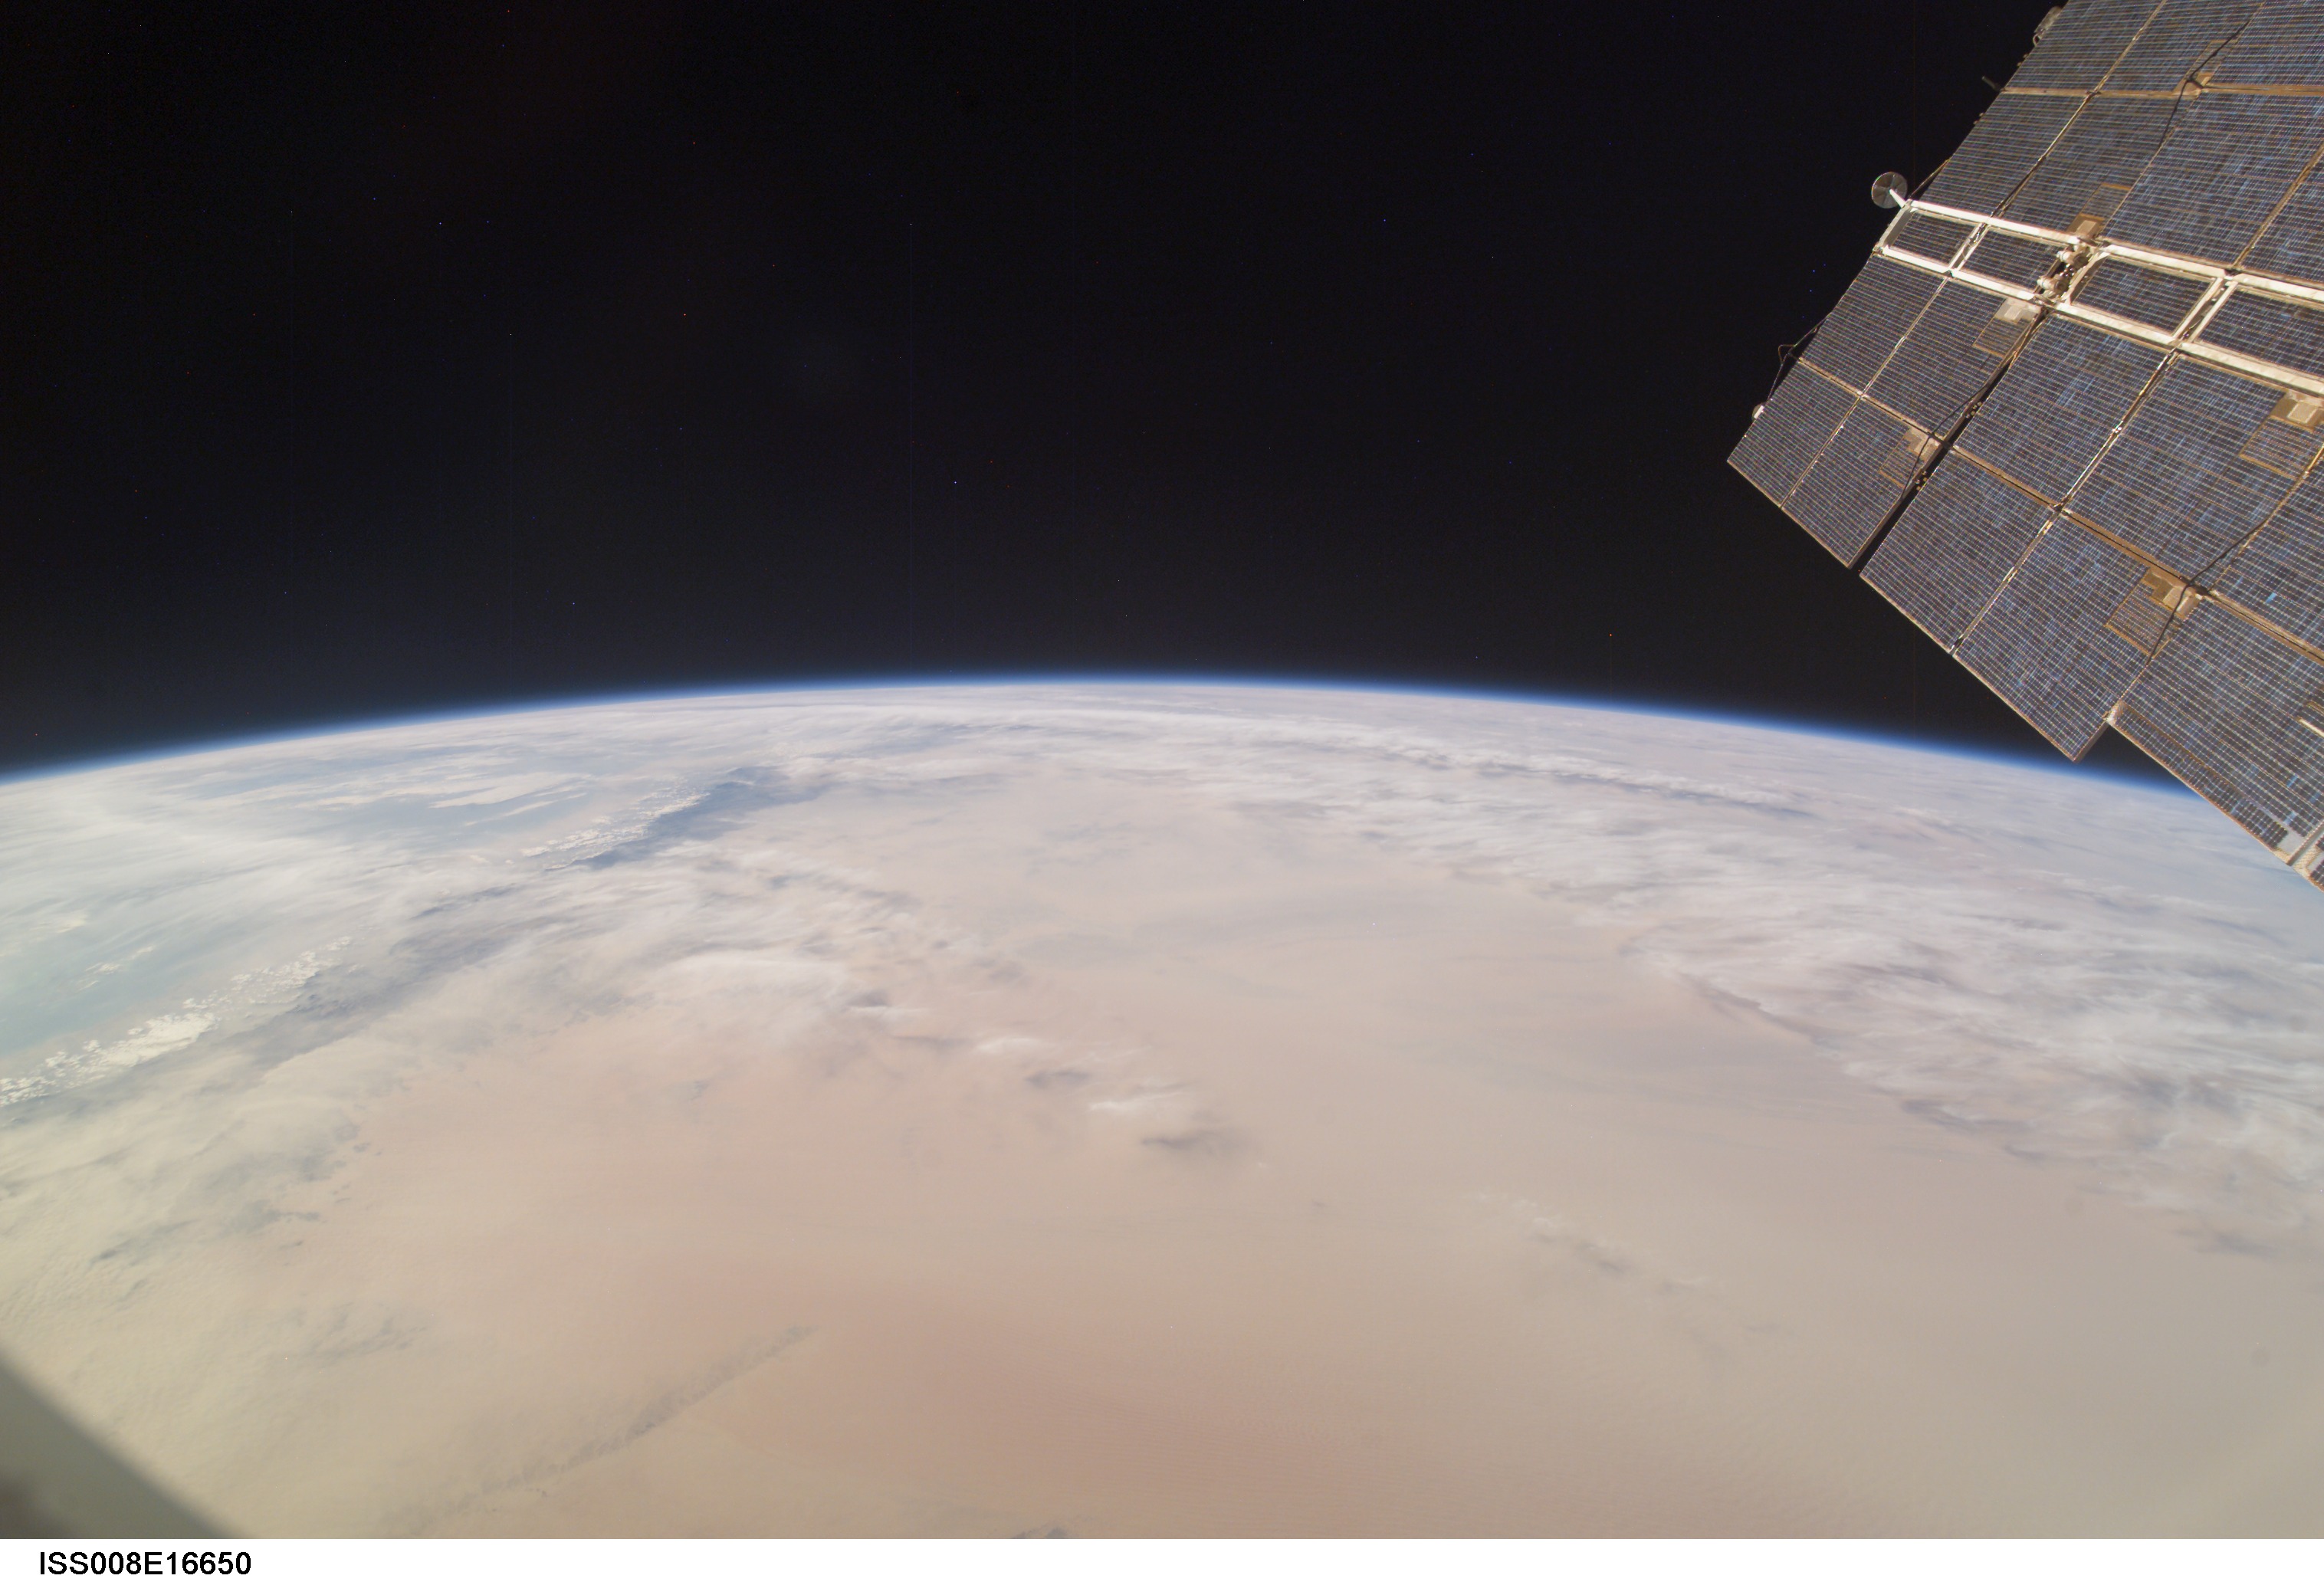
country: SAUDI ARABIA
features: RUB' AL KHALI DES., ATMOSPHERIC LIMB
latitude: 19.0
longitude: 47.0
